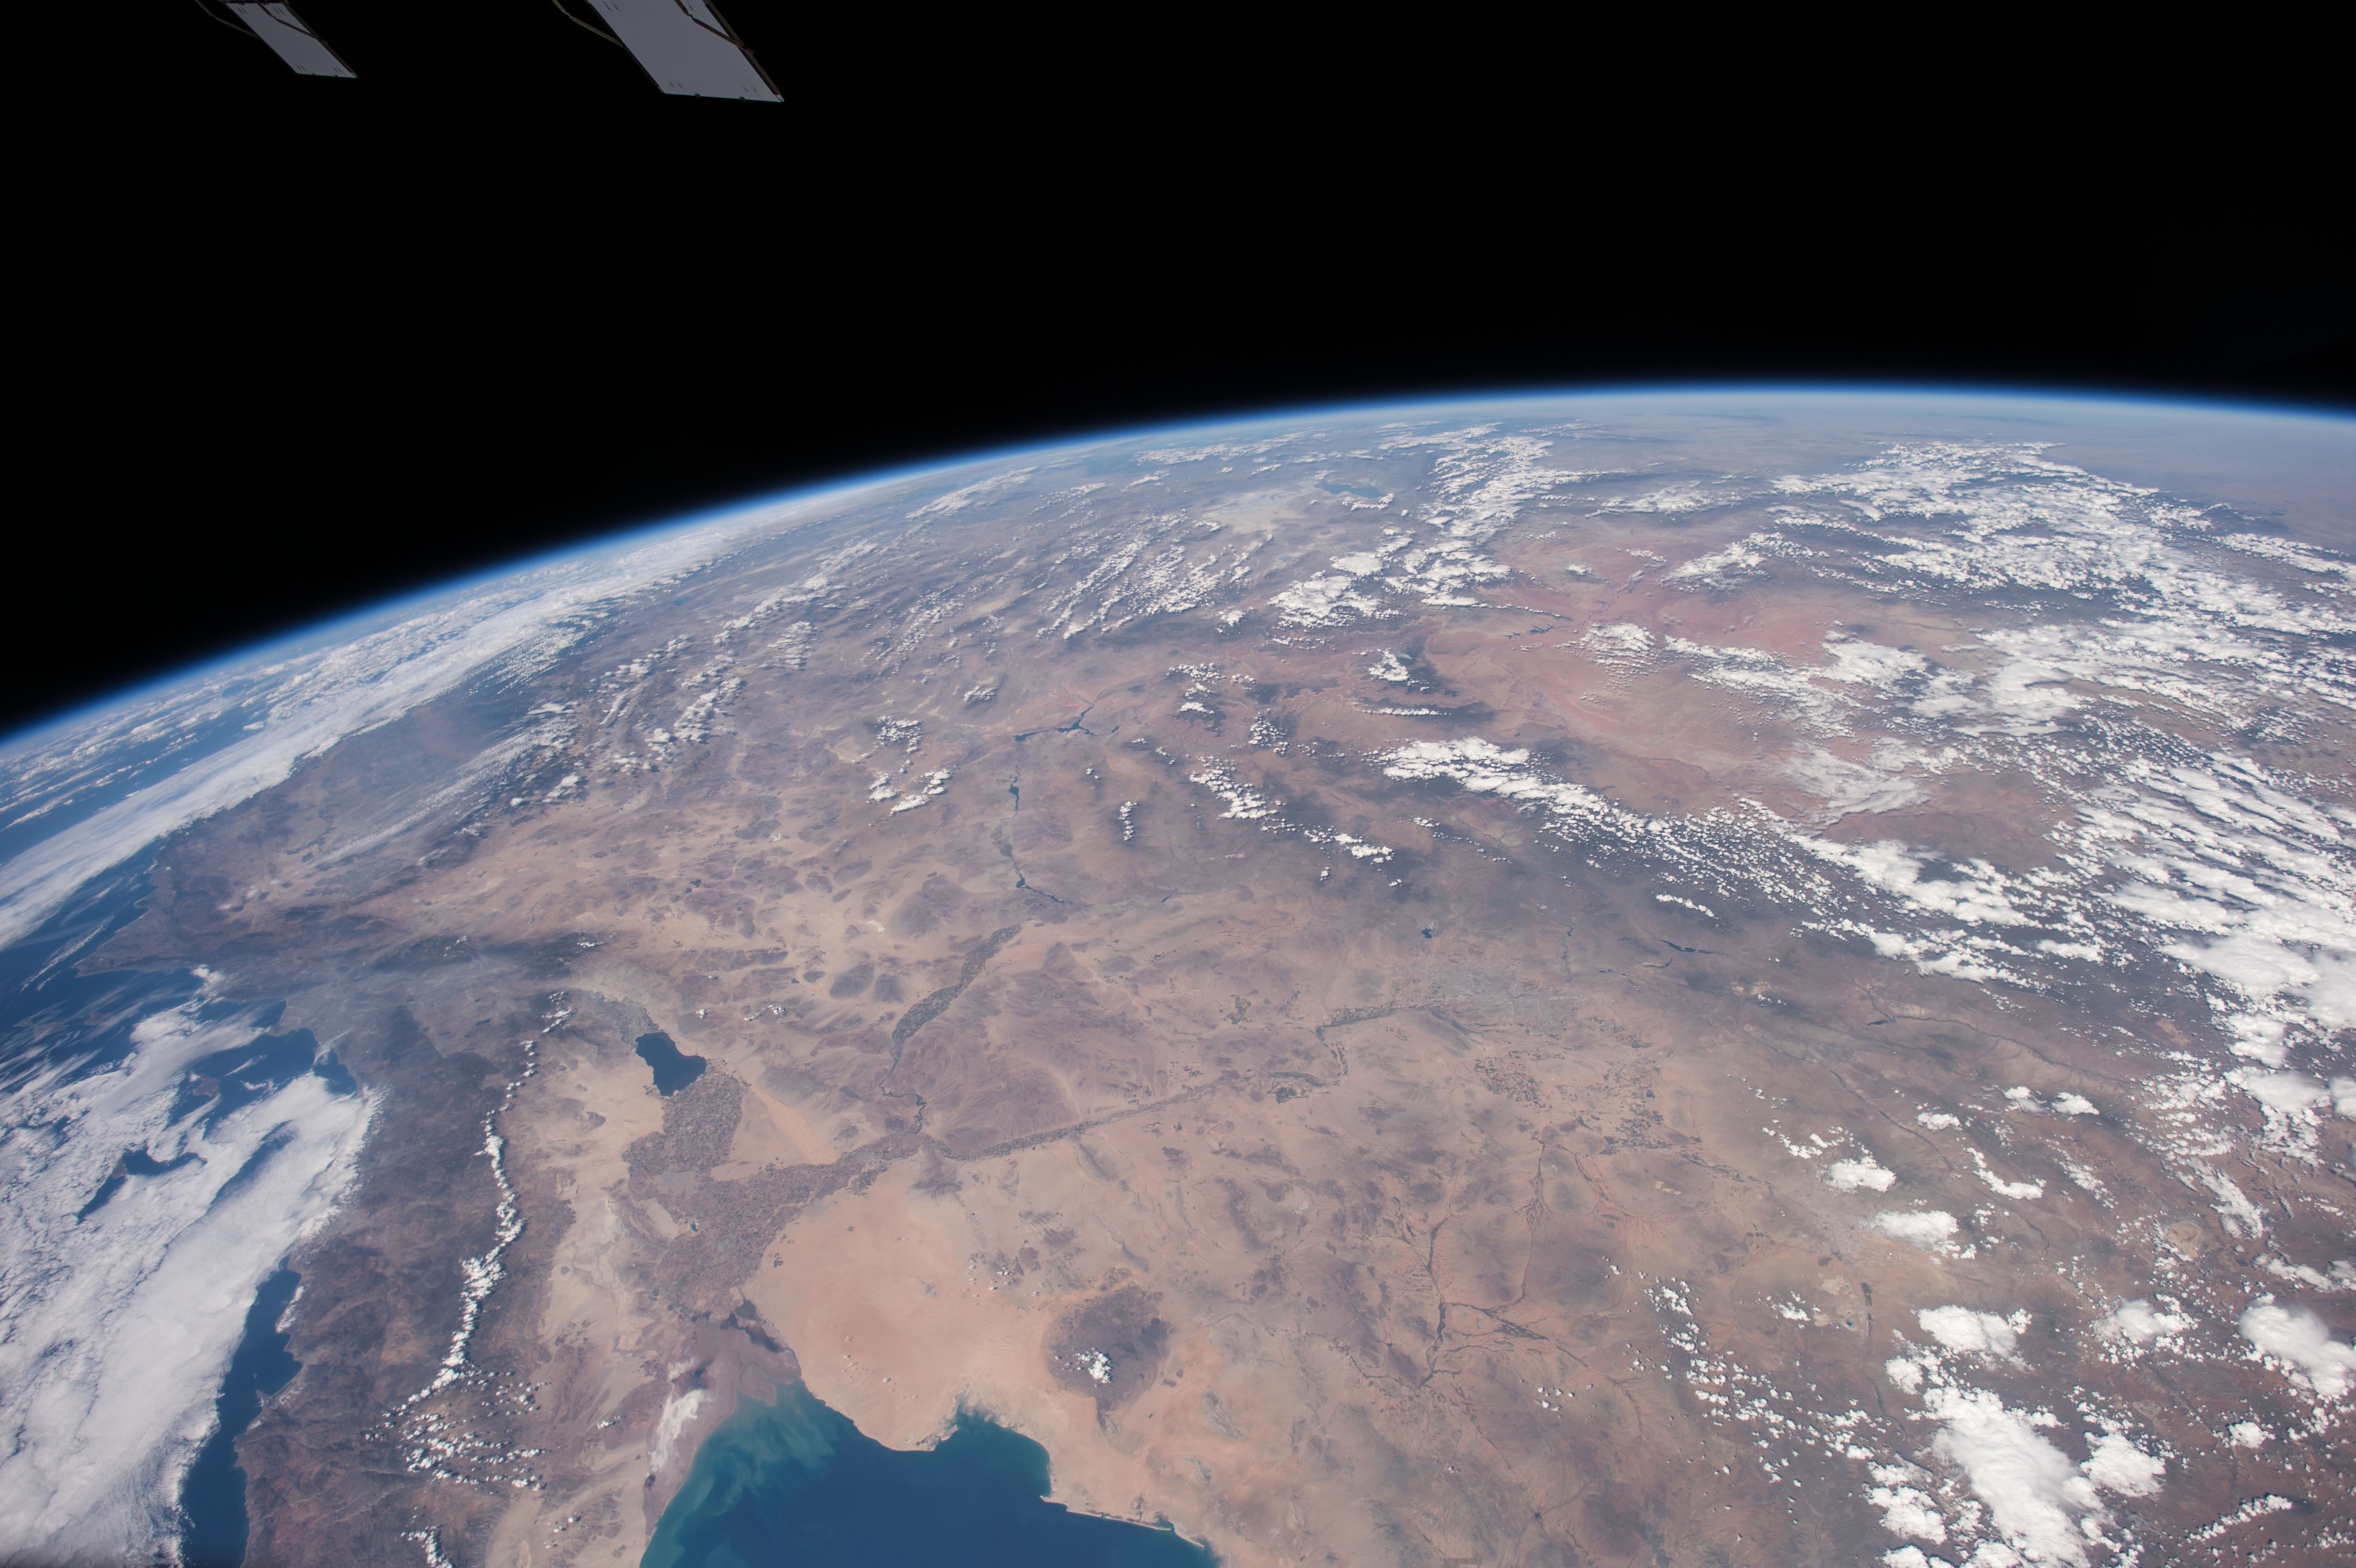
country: USA-ARIZONA
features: G. OF CALIFORNIA, SONORAN DES., PACIFIC O., SALTON S., COLORADO R., COLORADO R. DELTA, ATMOSPHERIC LIMB
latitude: 33.5
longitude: -113.5
